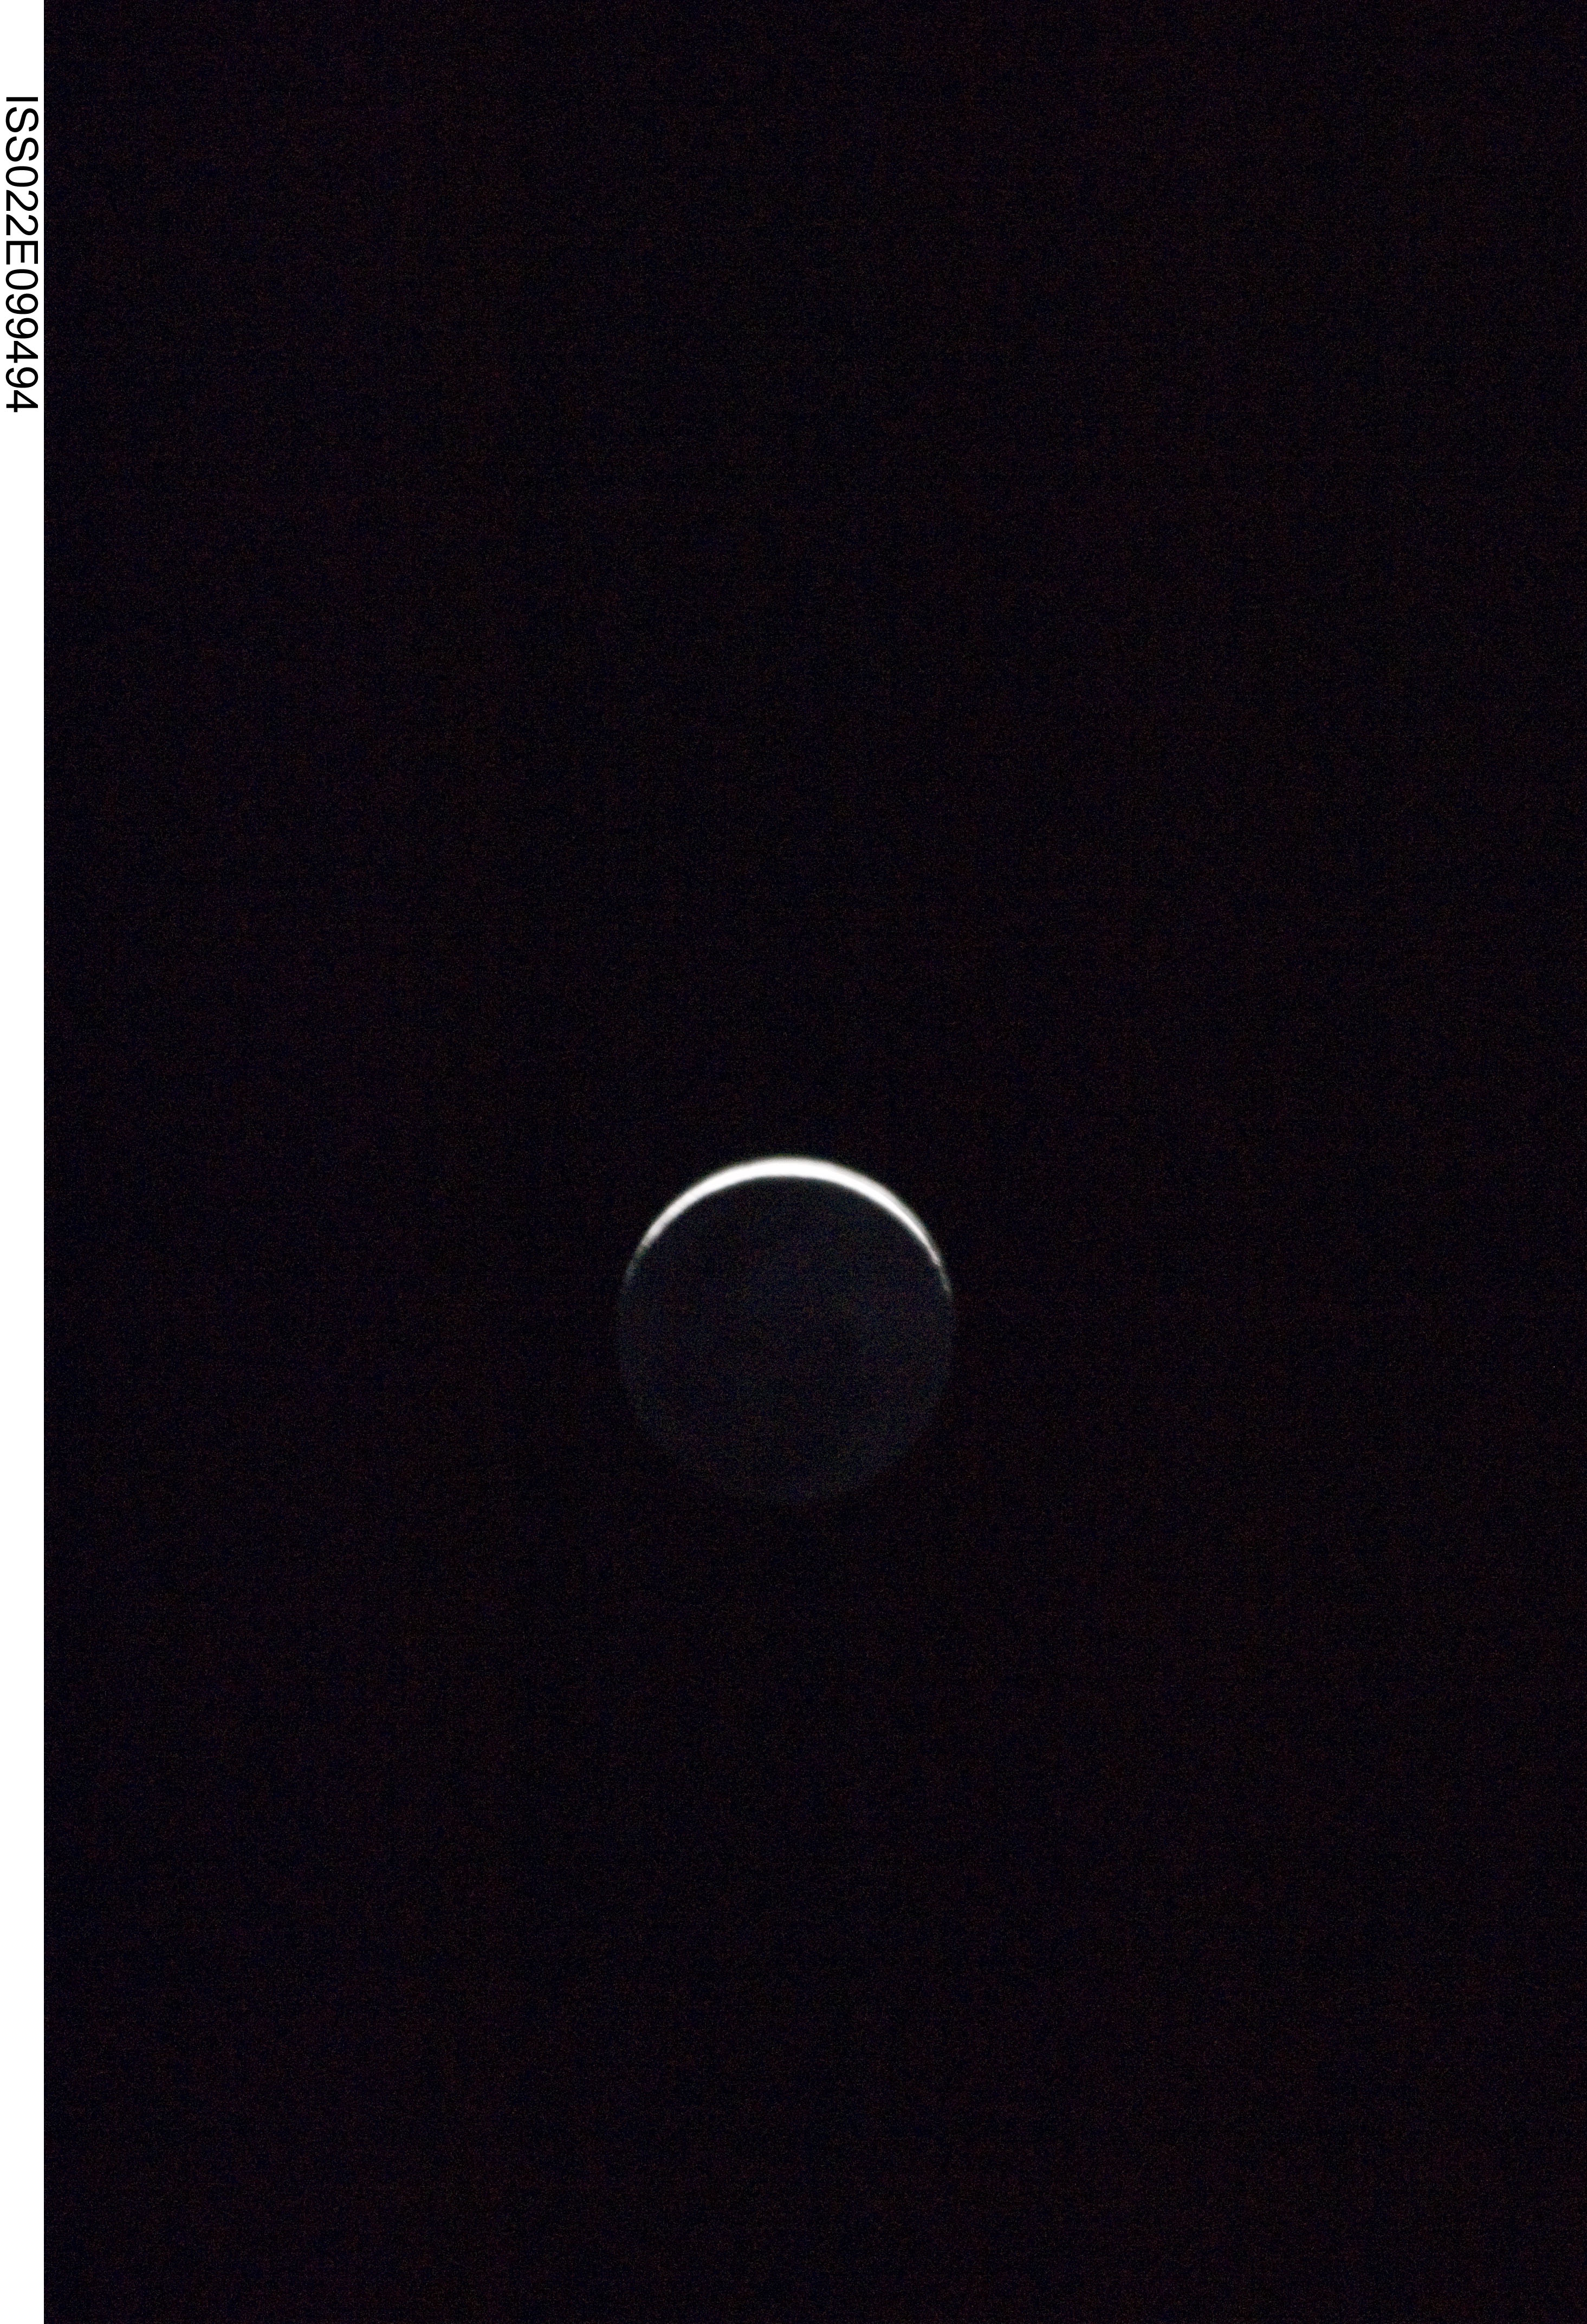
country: PACIFIC OCEAN
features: PAN-CRESCENT MOON WAXING, SOFT
